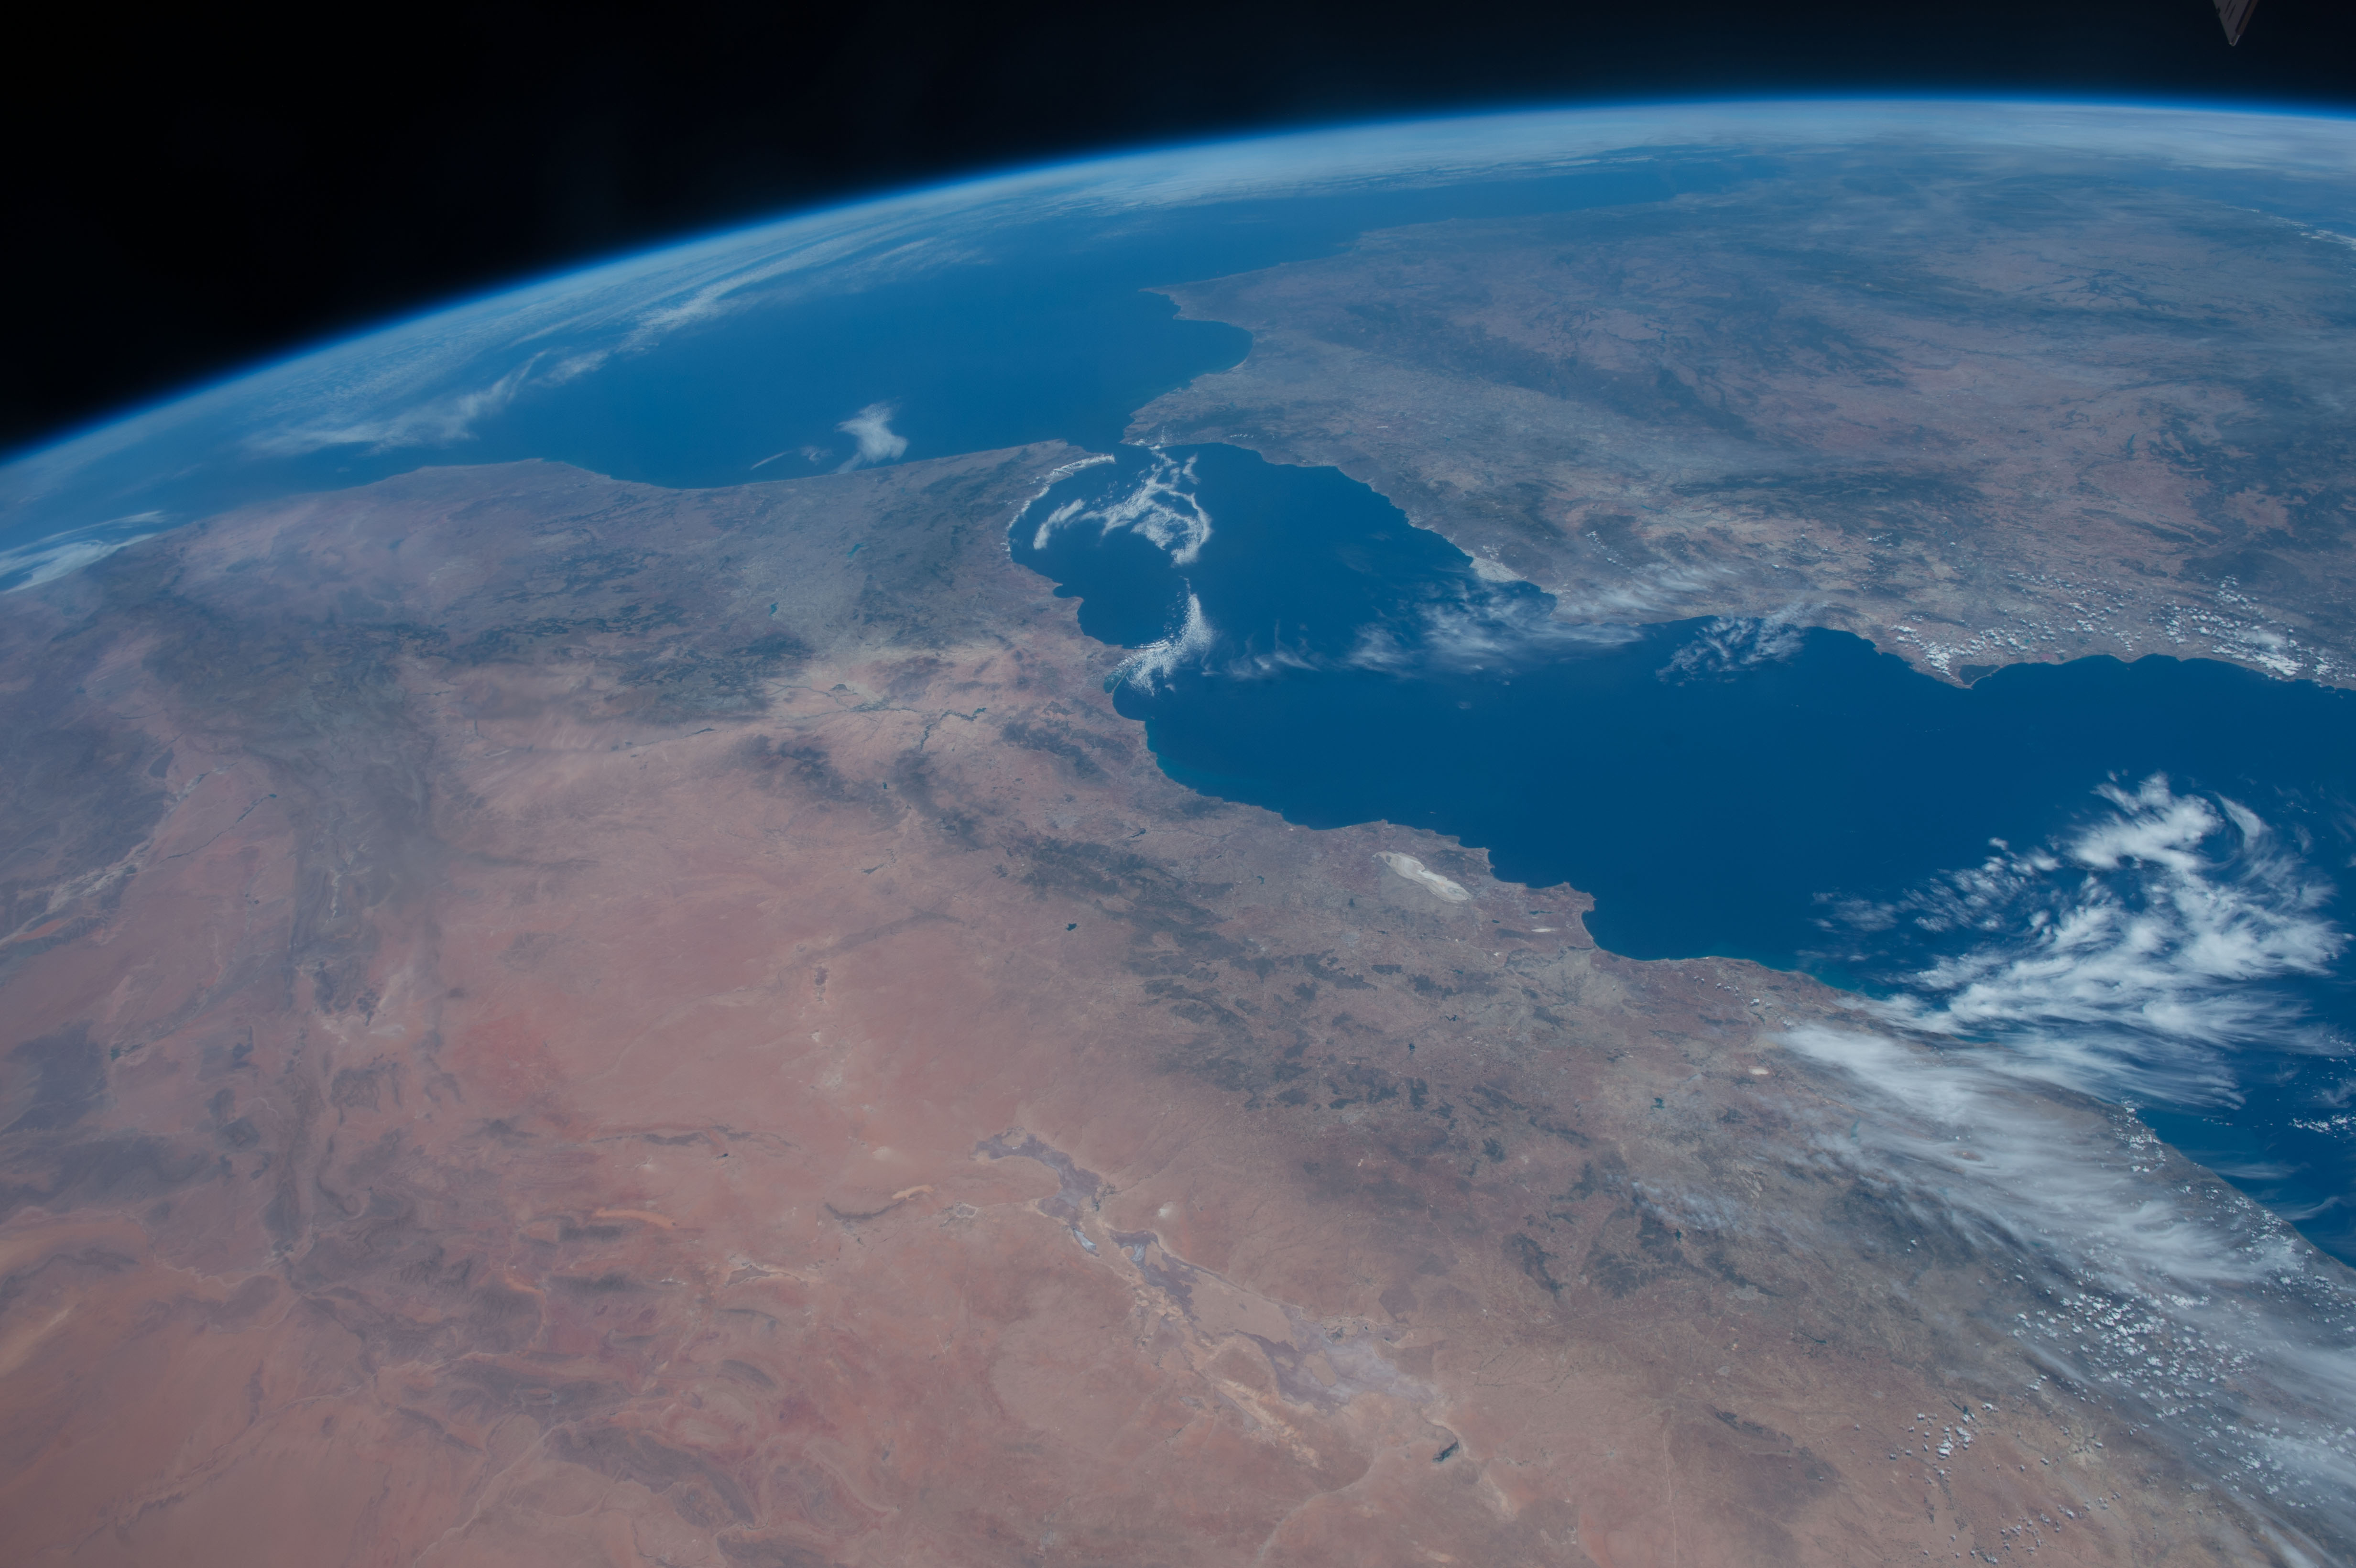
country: ALGERIA
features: MEDITERRANEAN SEA, ATLANTIC OCEAN, MOROCCO, STRAIT OF GIBRALTAR, ALBORAN SEA, GULF OF CADIZ, SPAIN, PORTUGAL, RIF MOUNTAINS, ATMOSPHERIC LIMB
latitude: 35.0
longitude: -1.5
